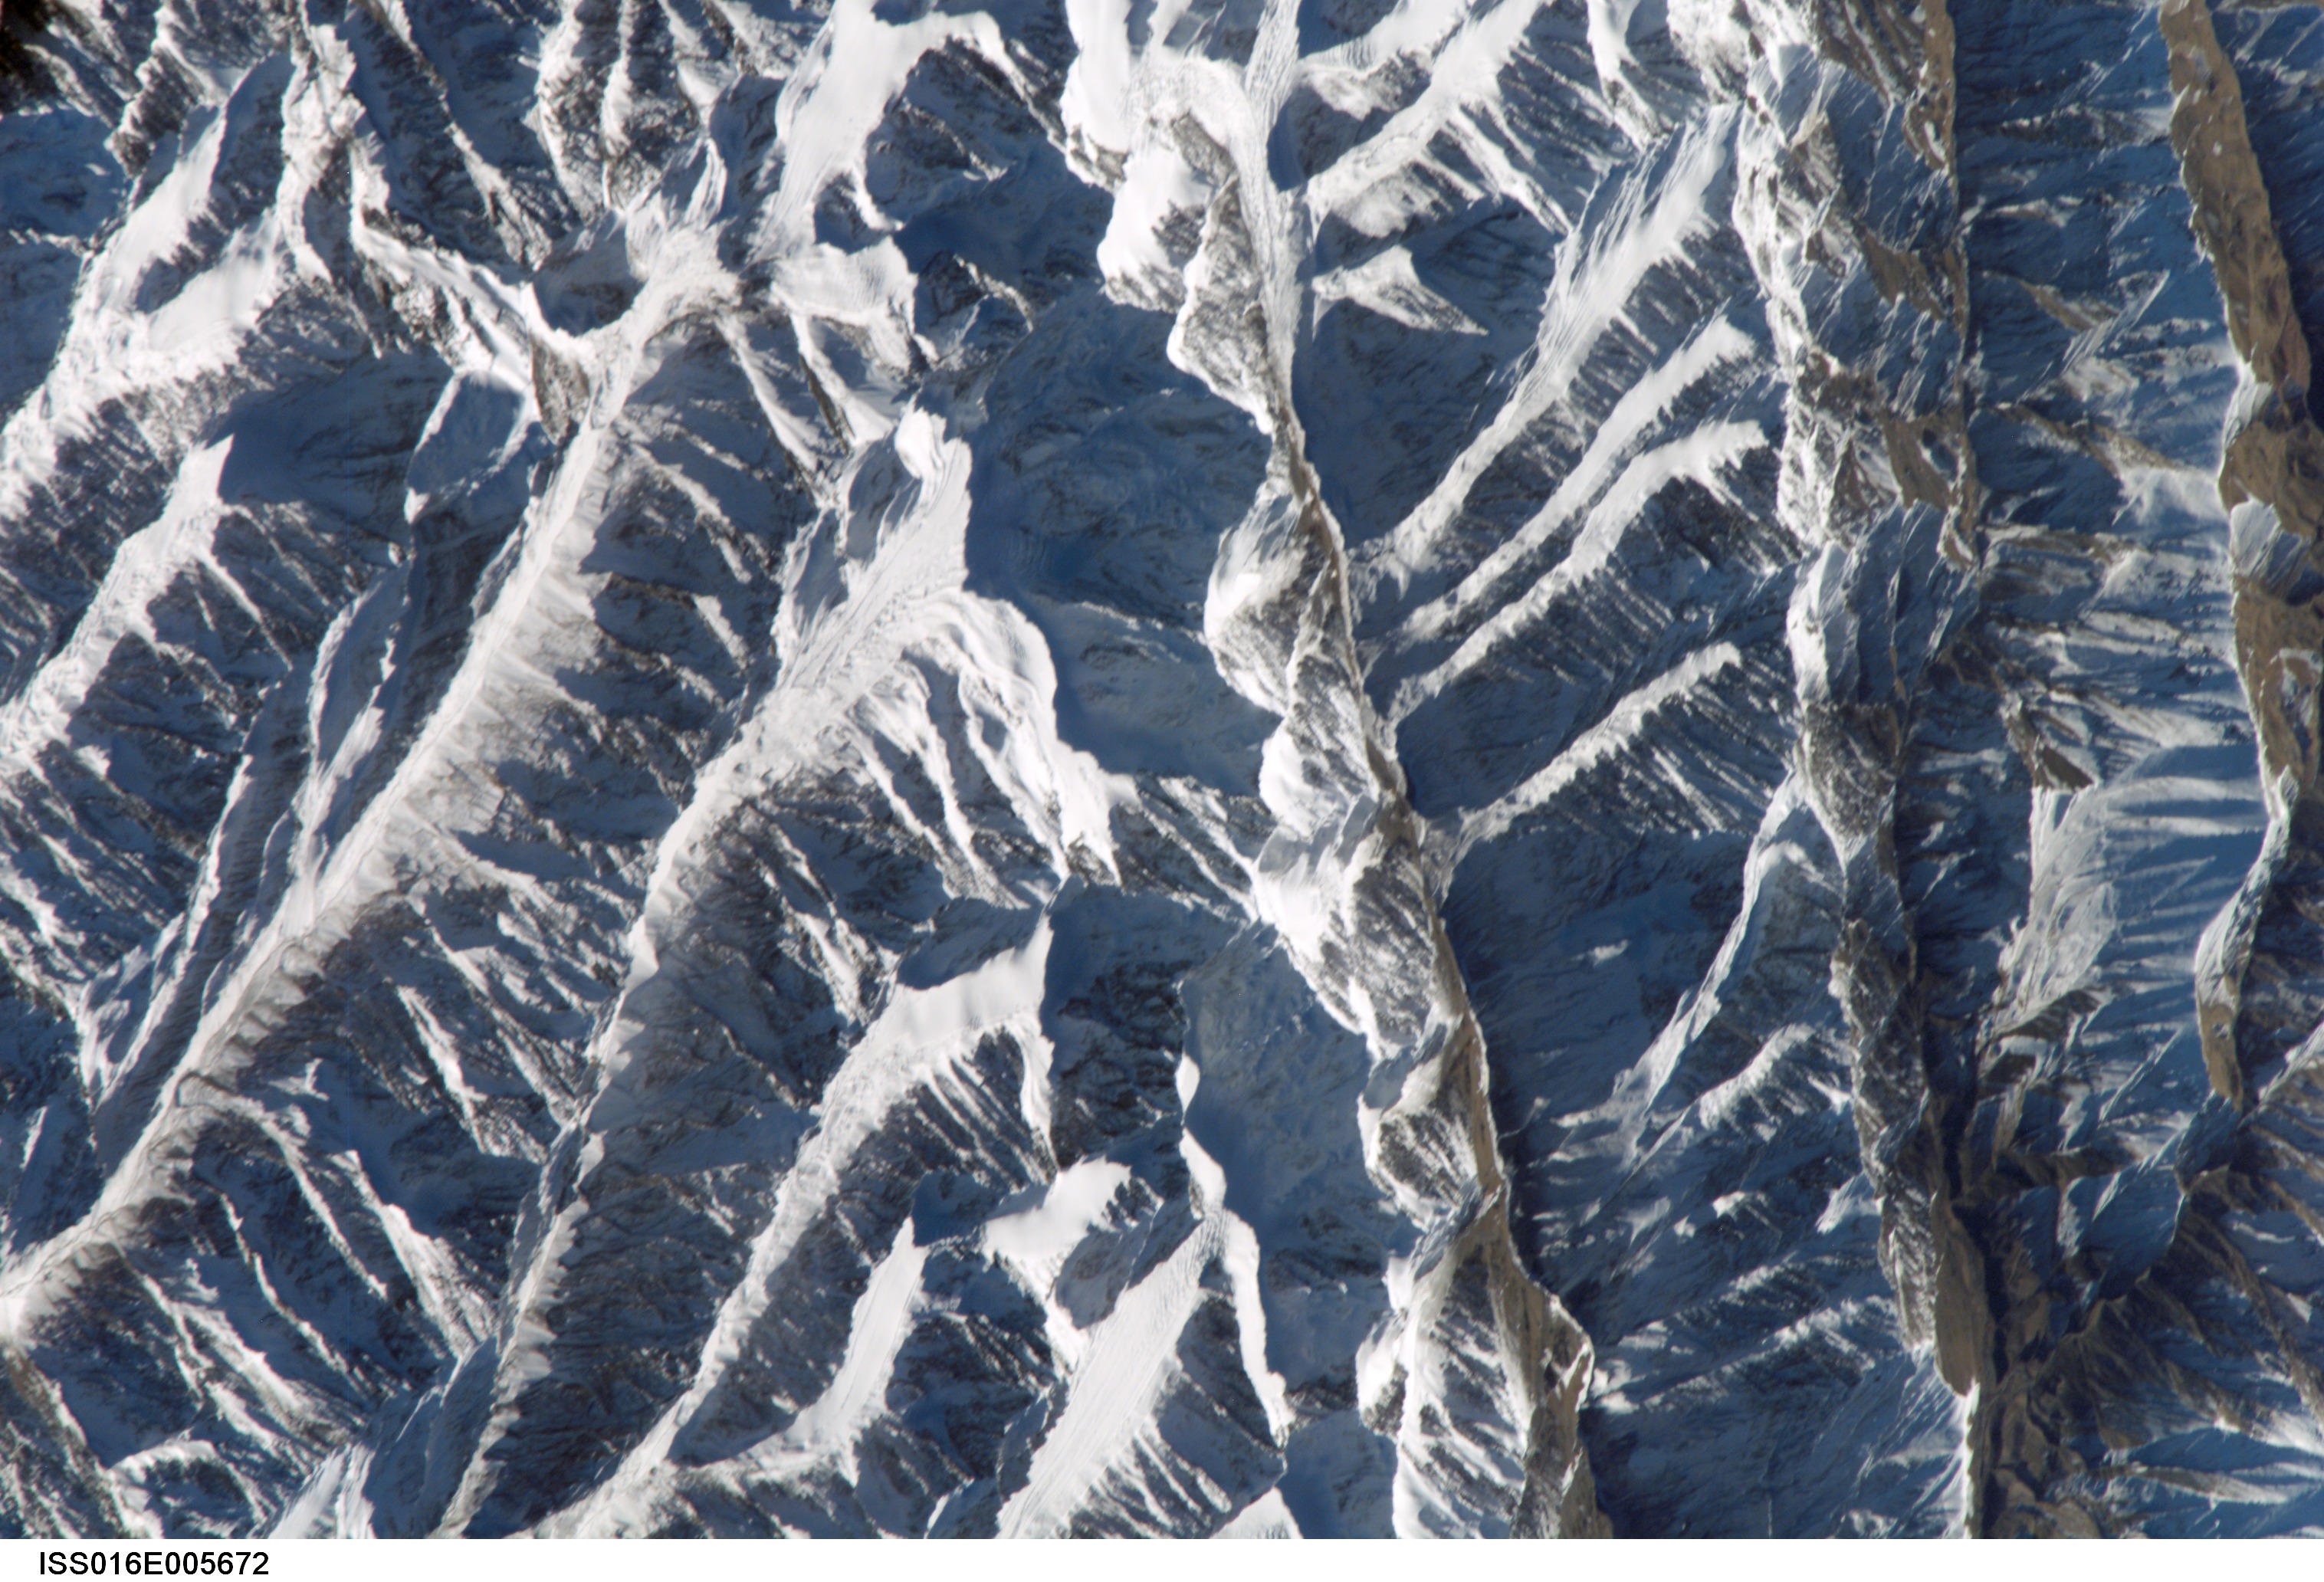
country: CHINA
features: BOHORO SHAN, SNOW
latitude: 43.5
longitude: 86.0
